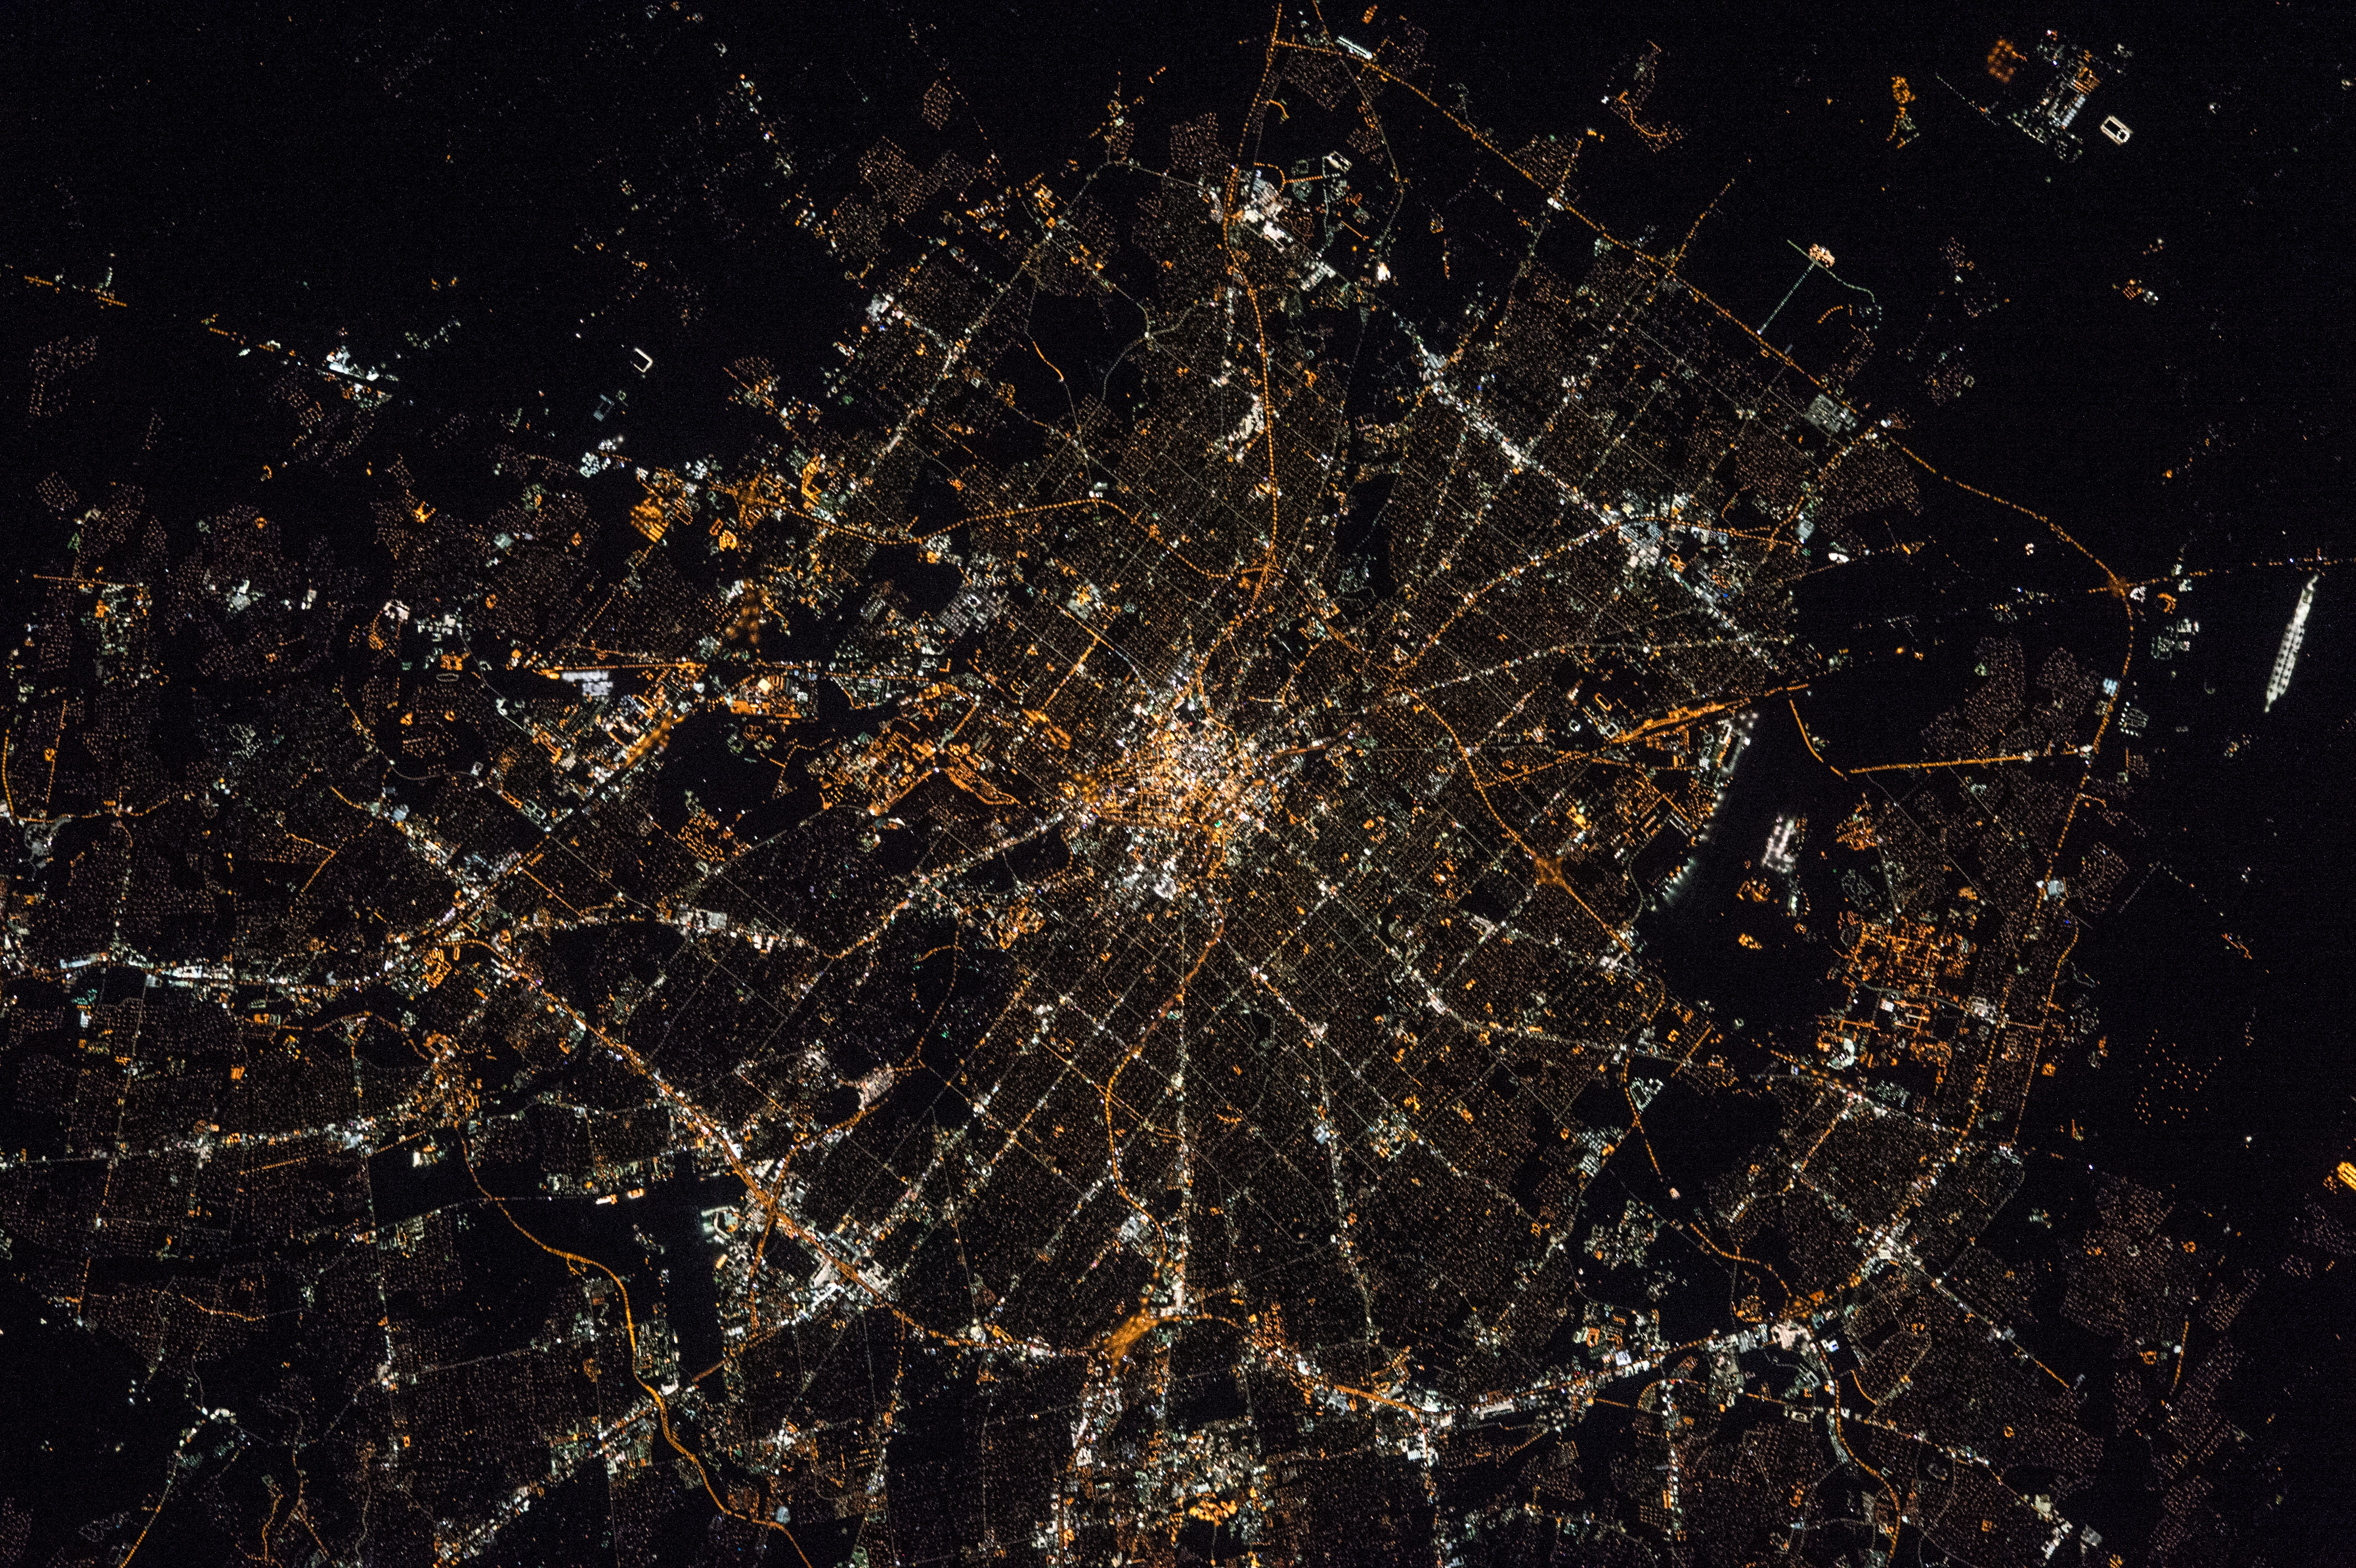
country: USA-TEXAS
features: SAN ANTONIO, NIGHTTIME, DOWNTOWN, AIRPORT
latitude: 29.4
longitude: -98.5
